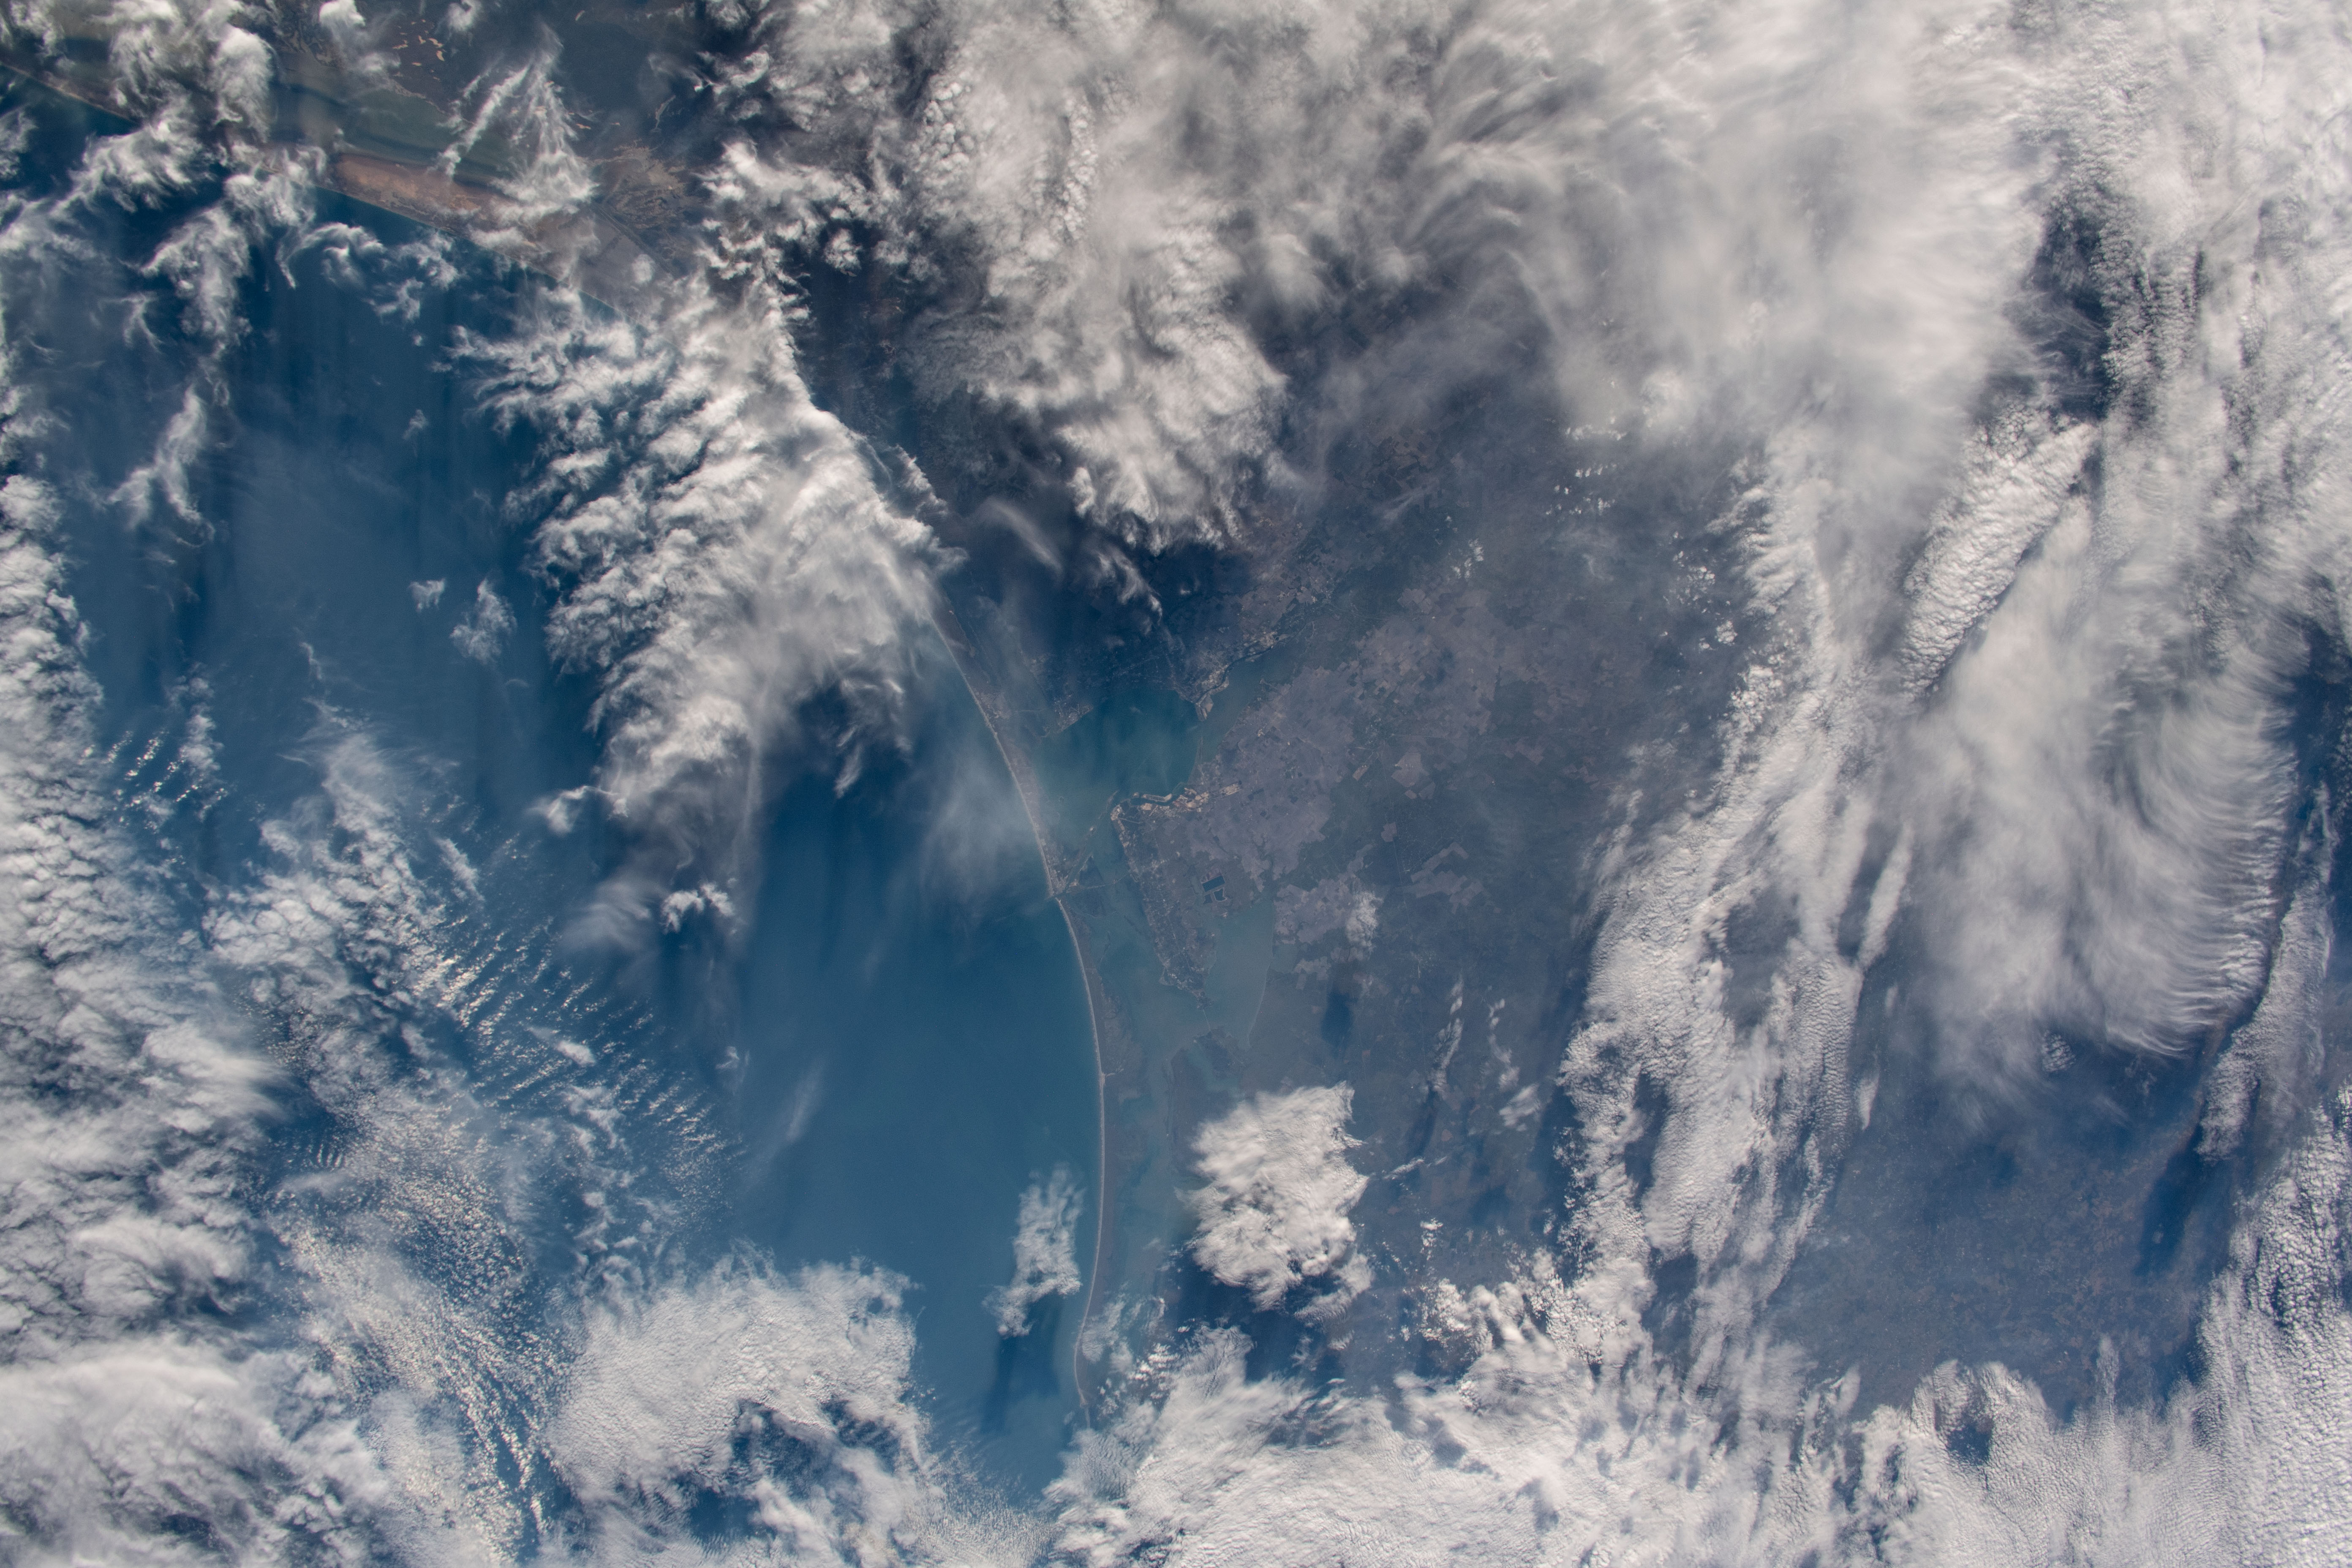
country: USA-TEXAS
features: CORPUS CHRISTI, COPANO BAY, ARANSAS BAY, CORPUS CHRISTI BAY
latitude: 28.0
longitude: -97.5
